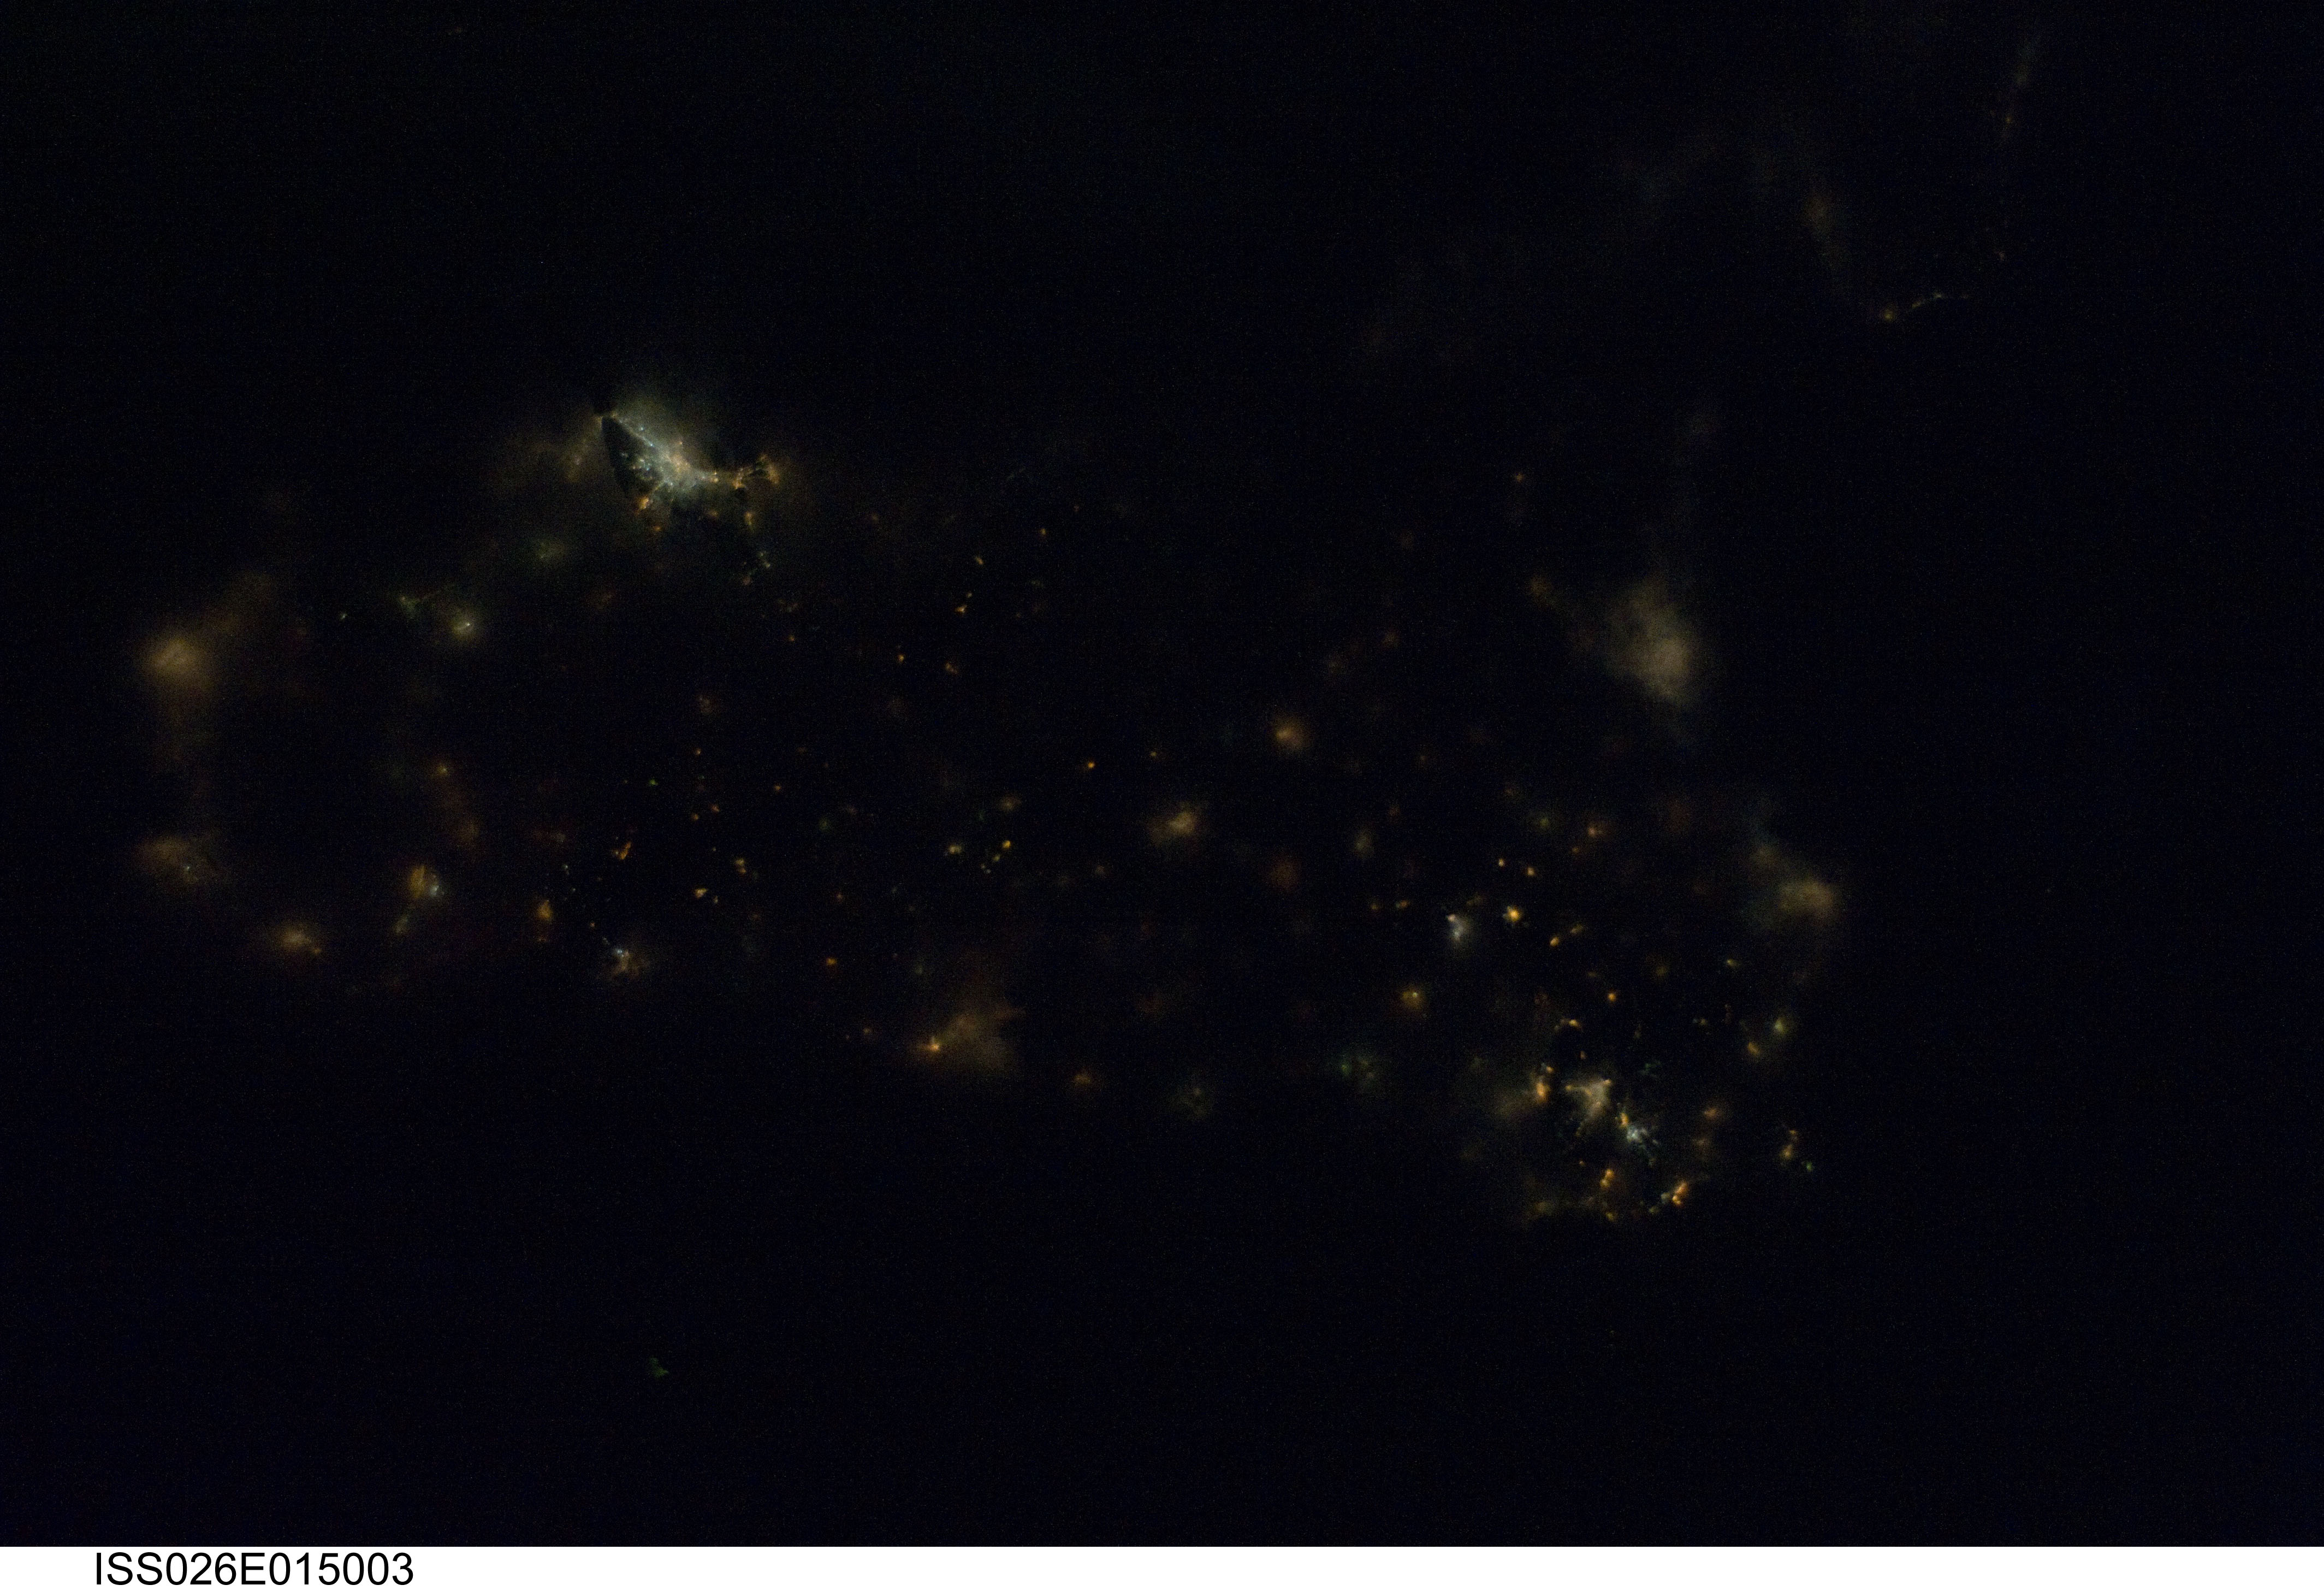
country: SICILY
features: ENTIRE ISLAND OF SICILY AT NIGHT
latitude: 37.5
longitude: 14.0
